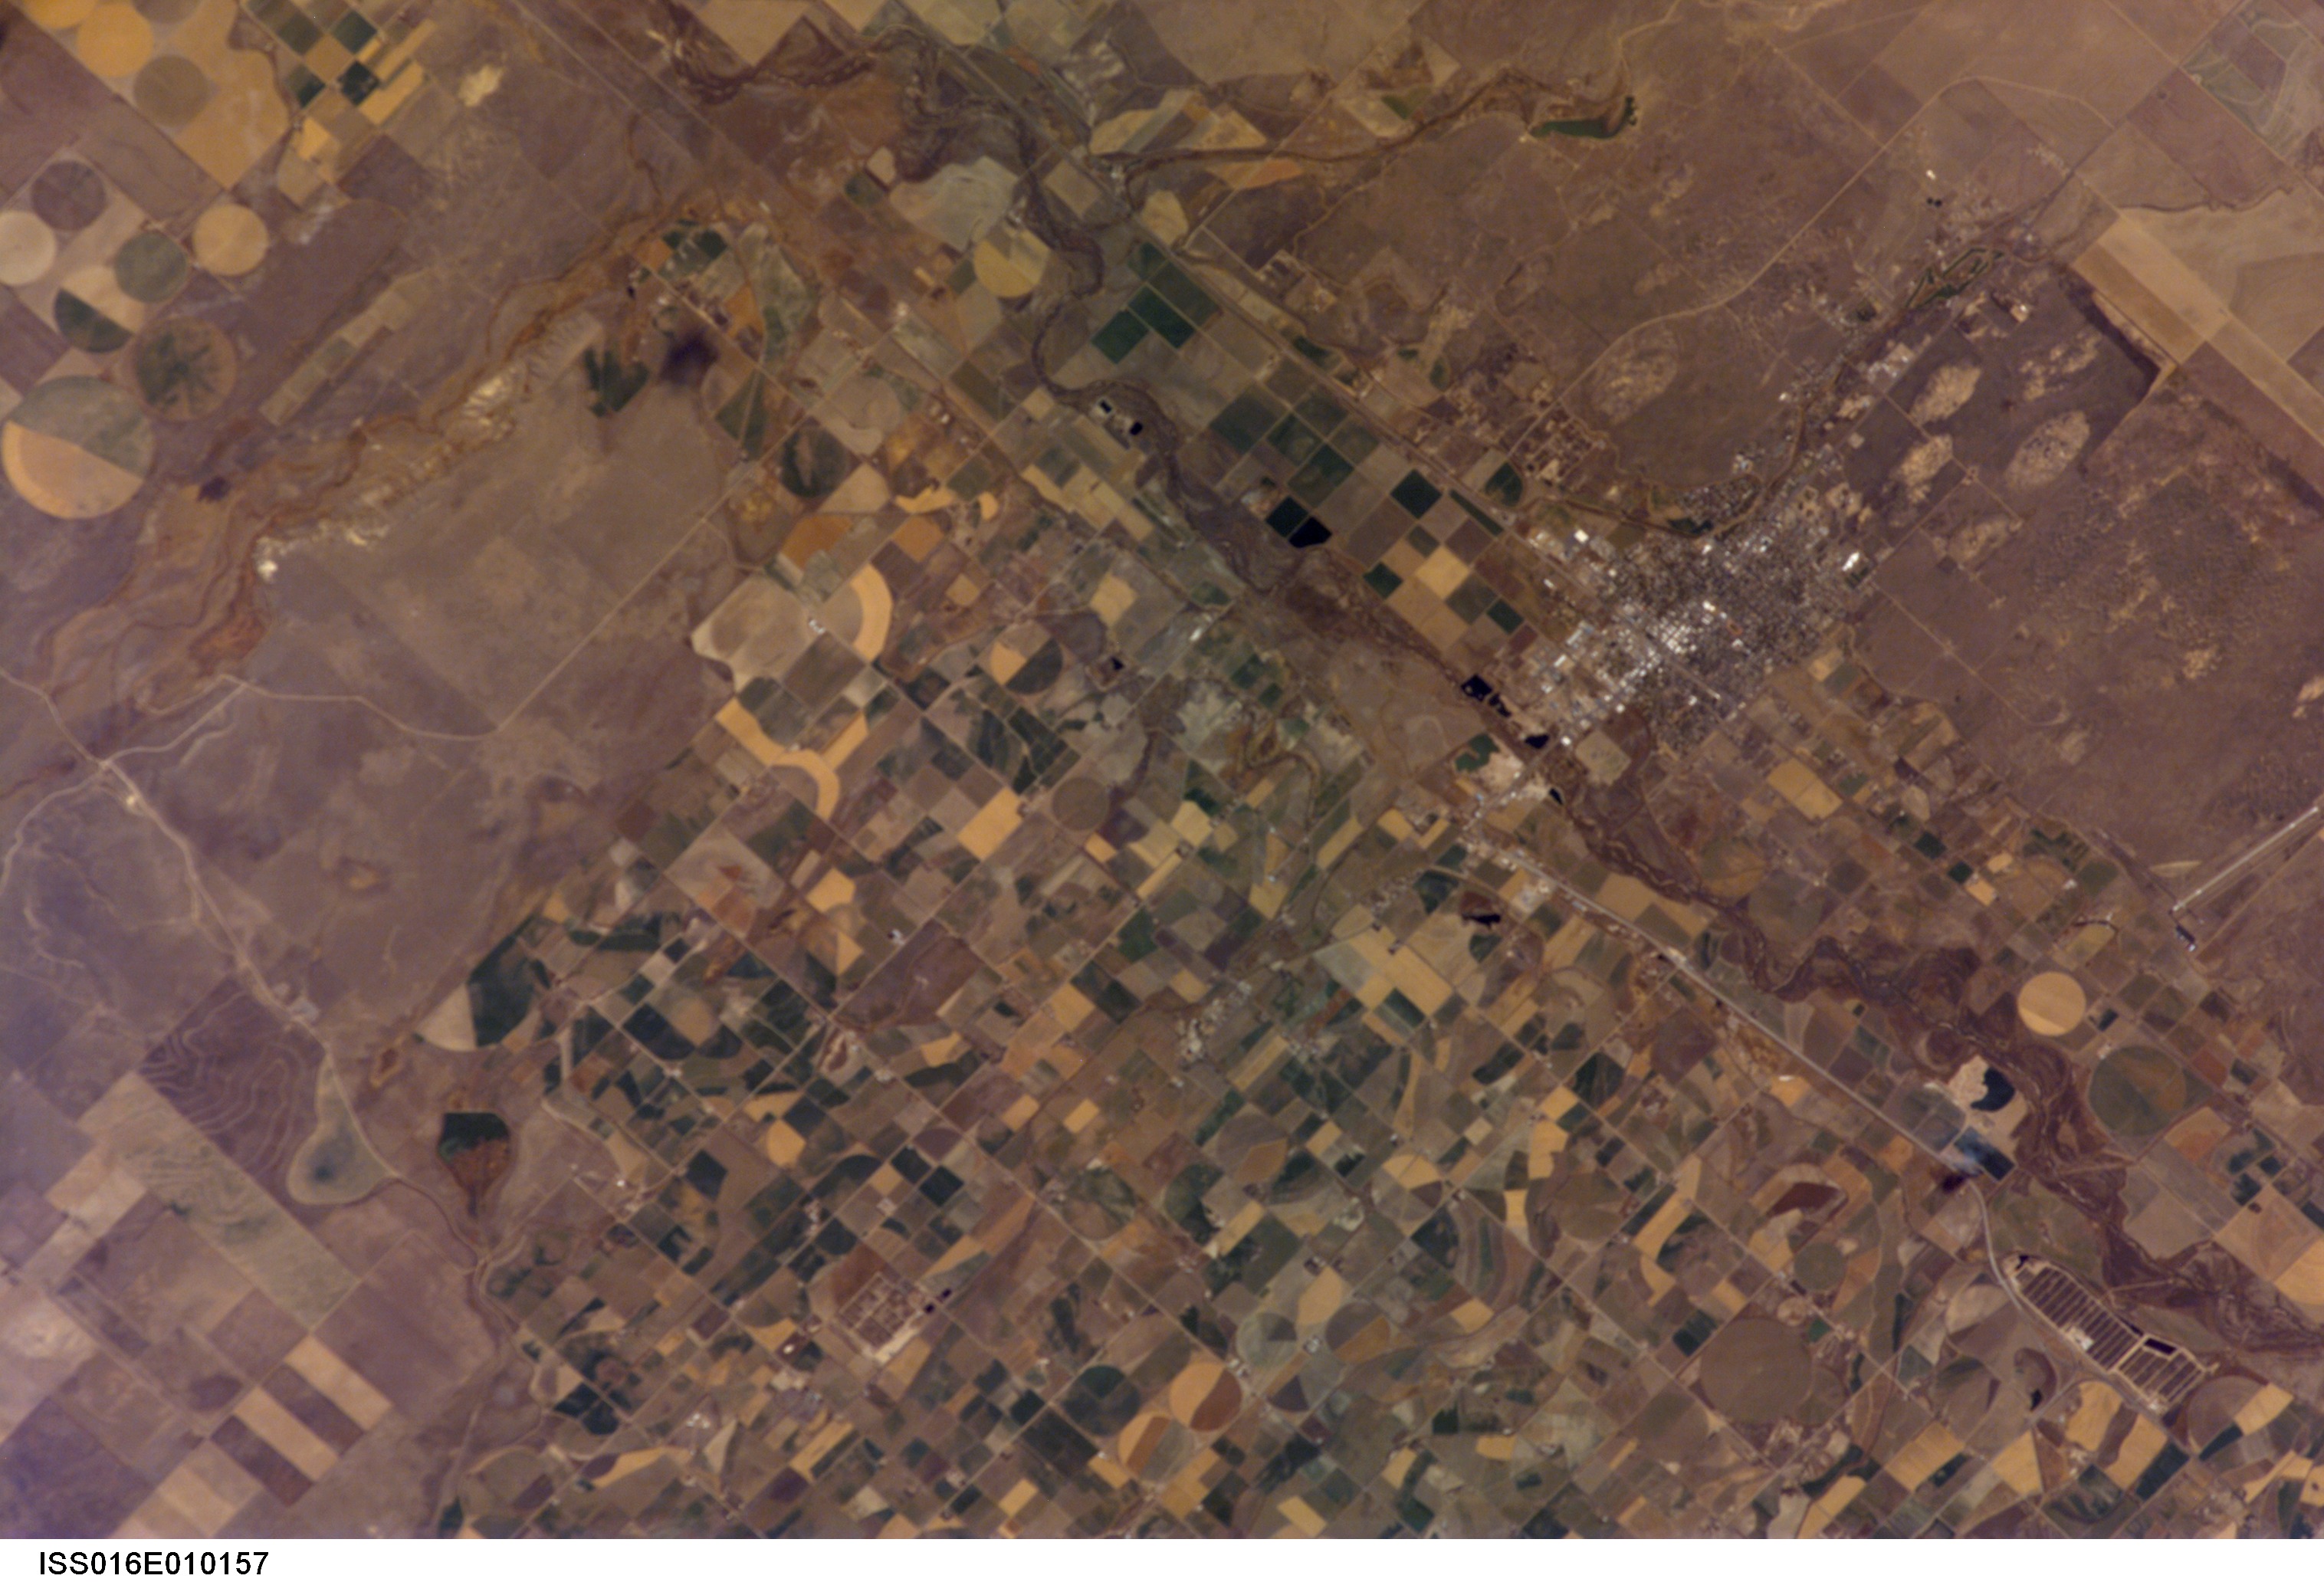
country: USA-COLORADO
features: LAMAR, AGR., ARKANSAS R.
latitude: 38.1
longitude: -102.5
